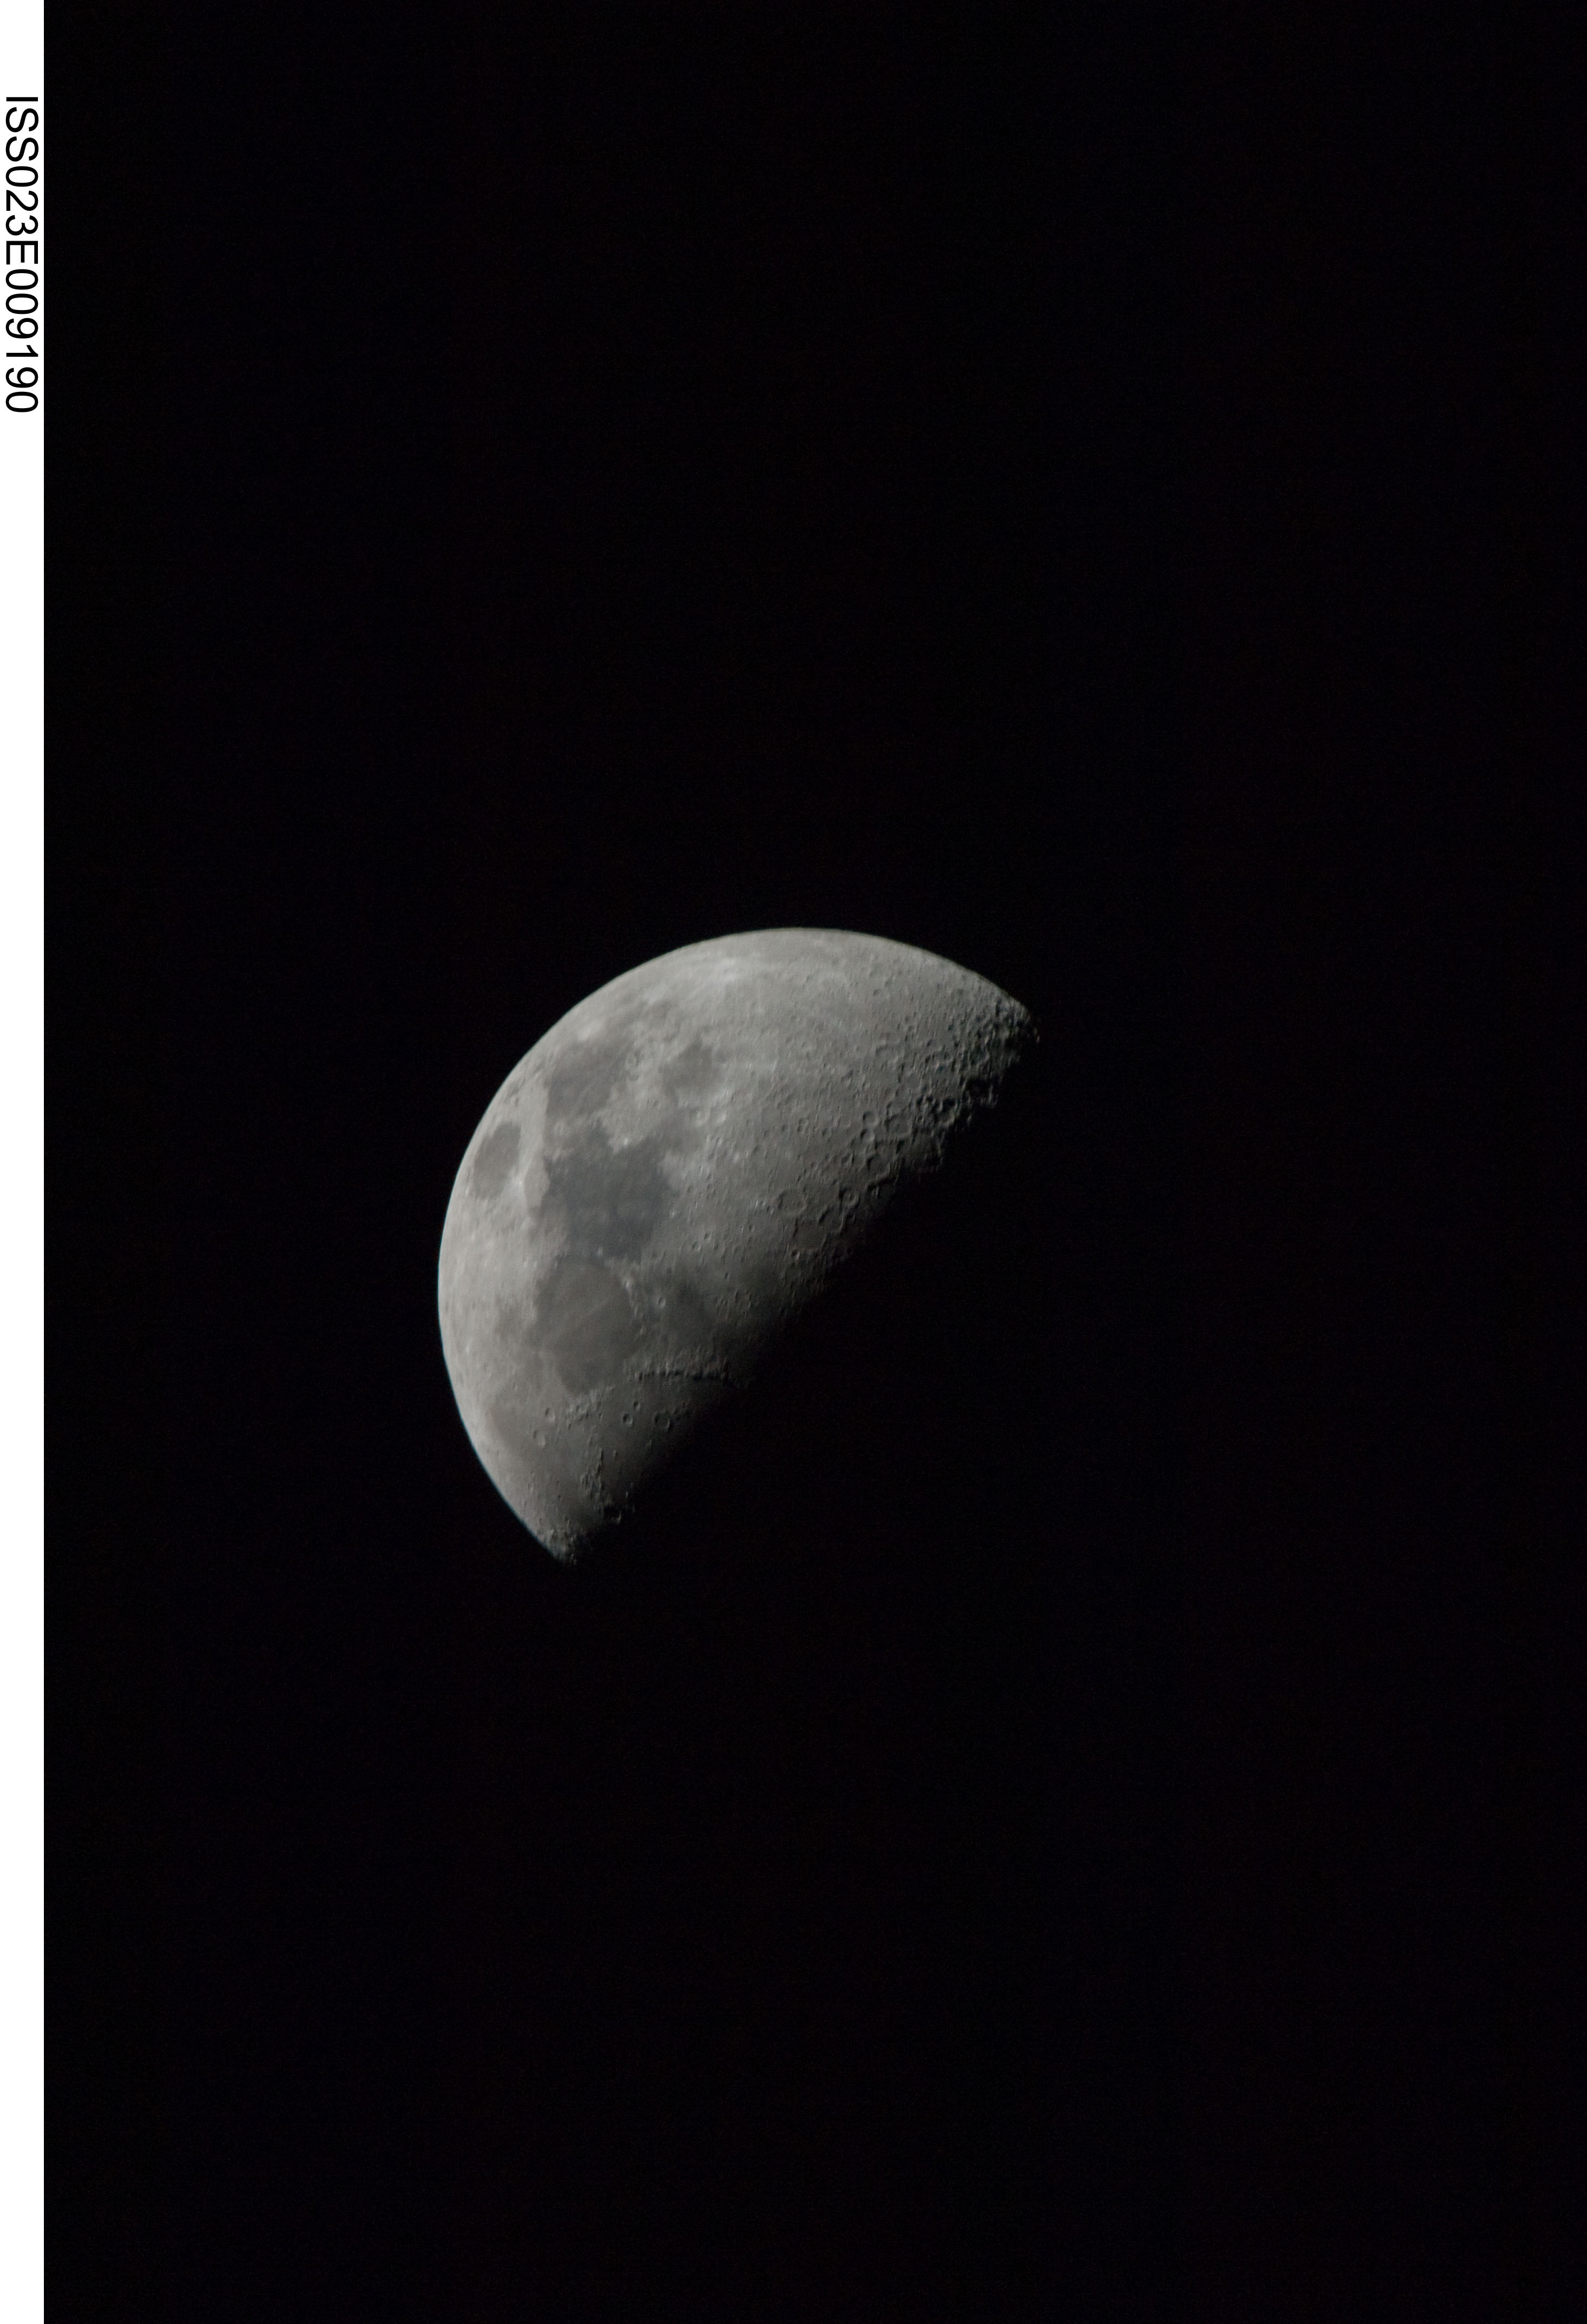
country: INDIAN OCEAN
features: PAN-HALF MOON, FIRST QUARTER
